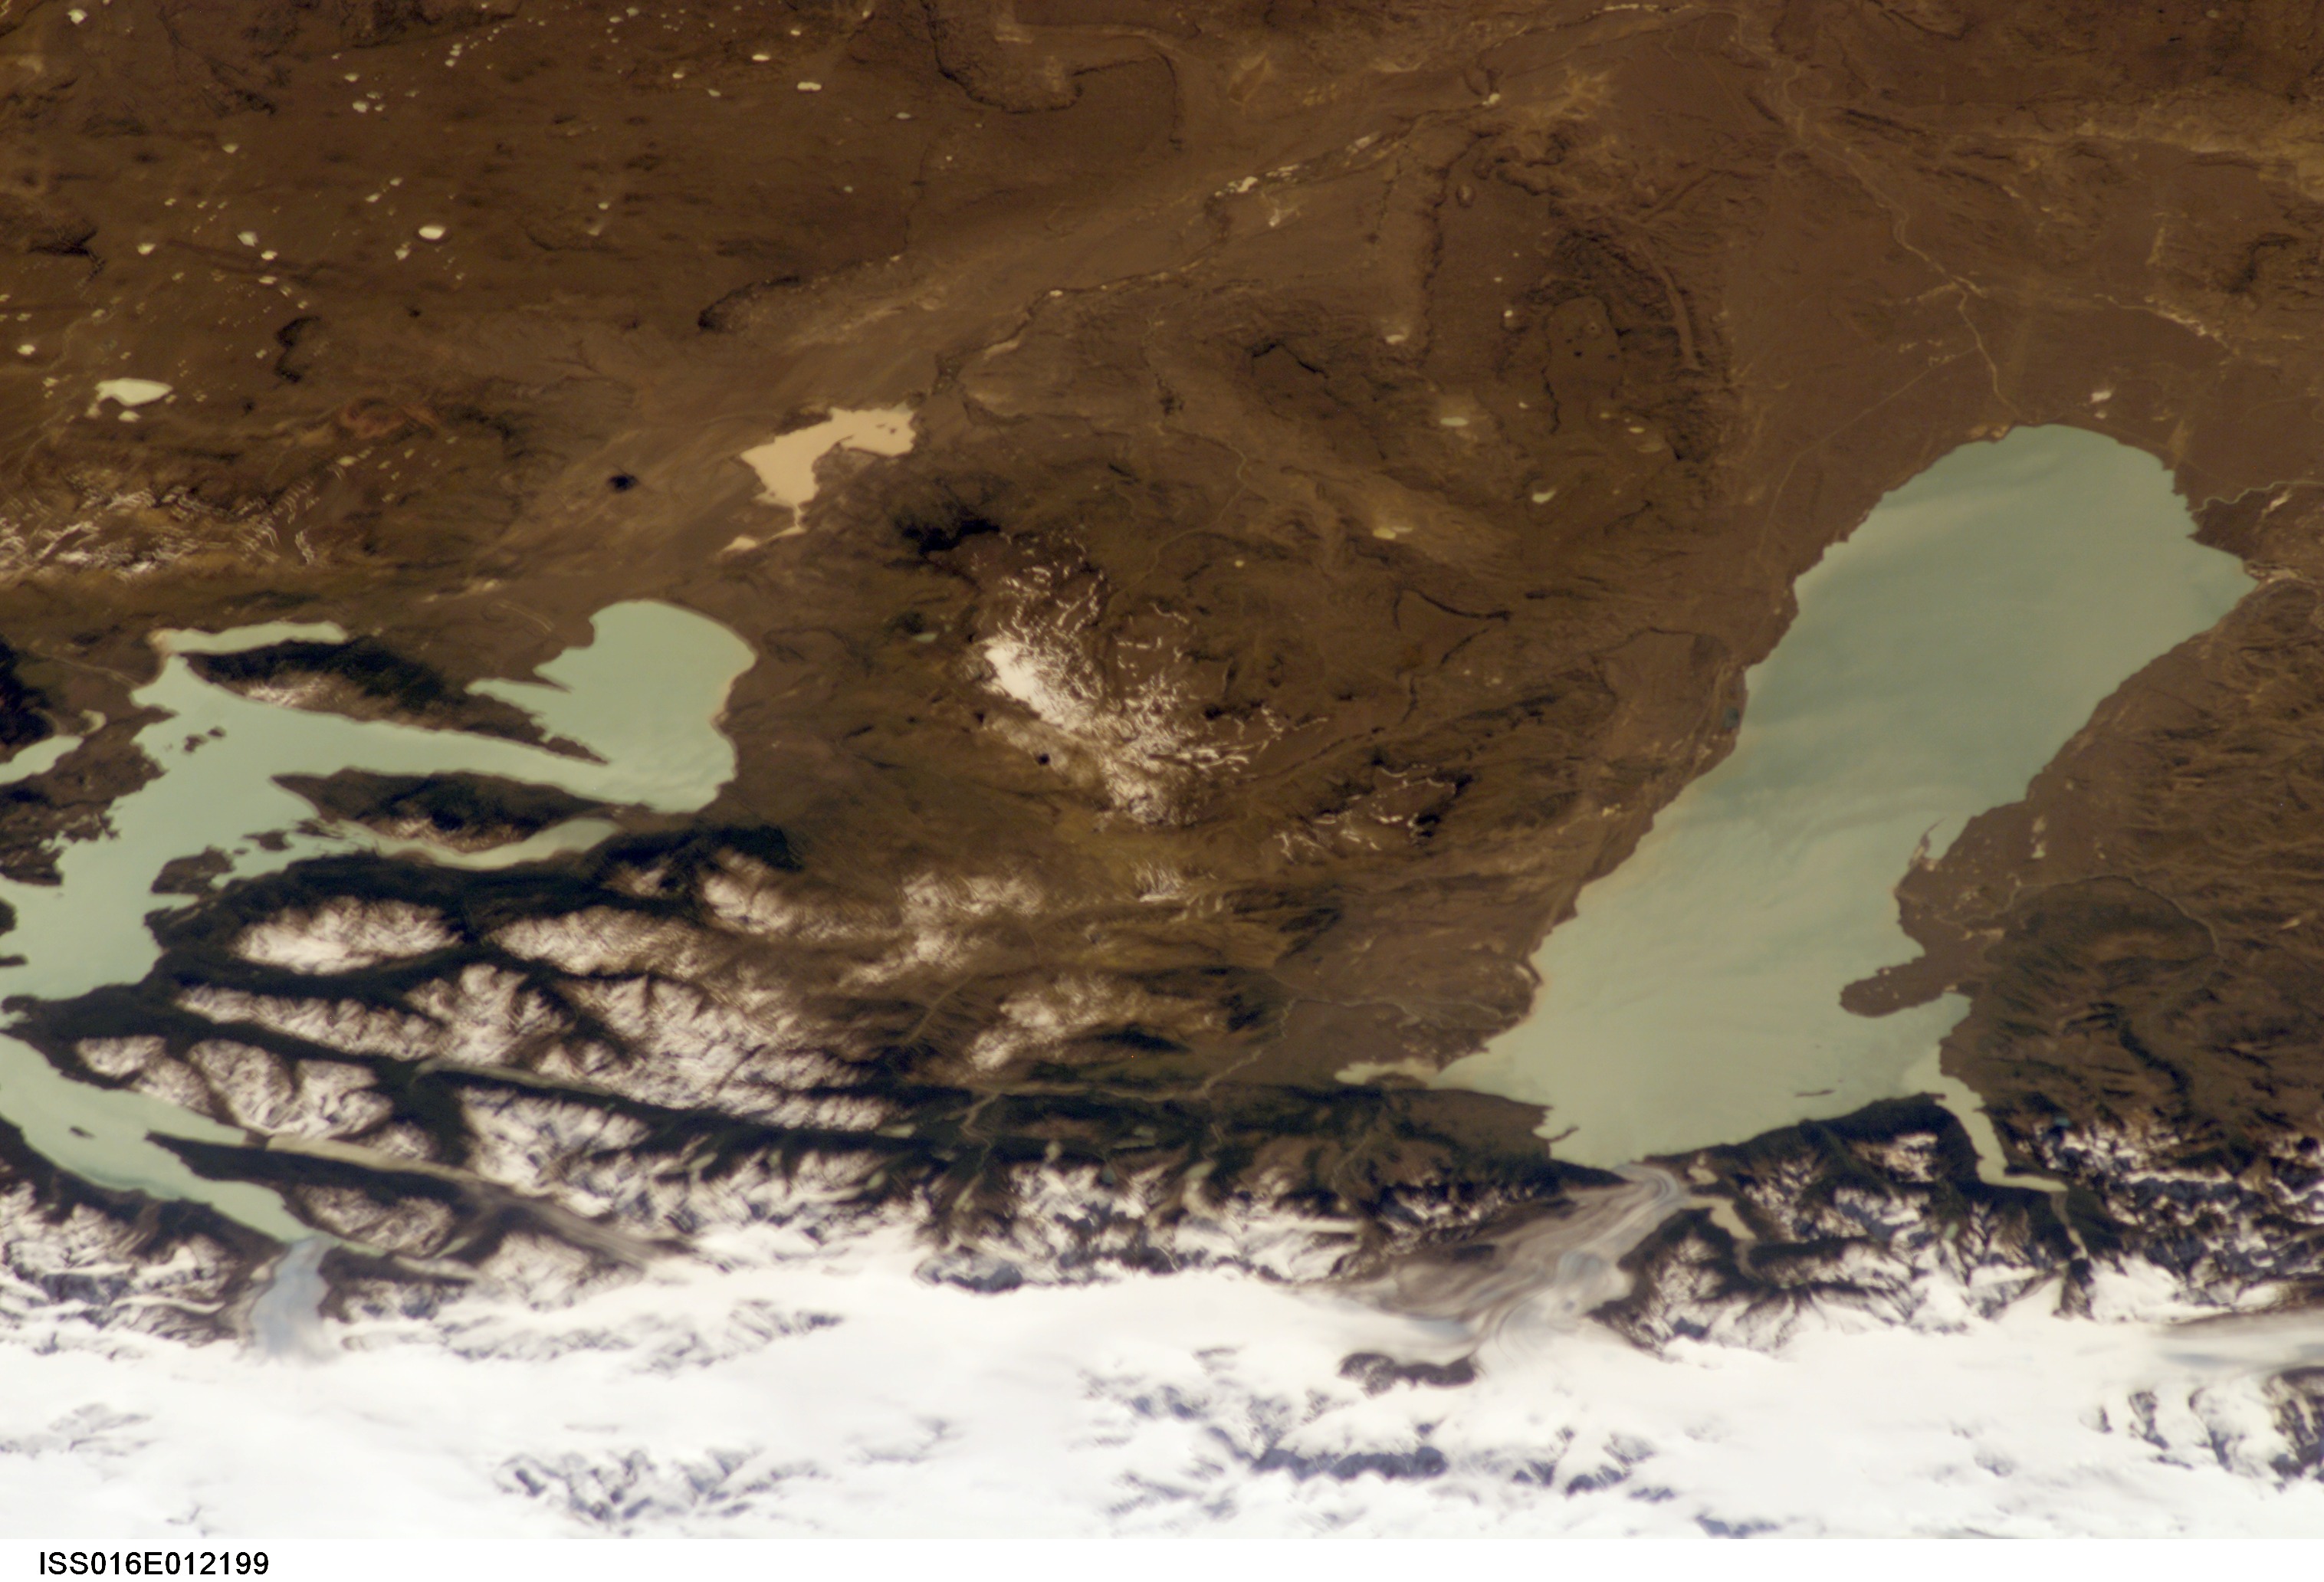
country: ARGENTINA
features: LAGO VIEDMA, LAGO SAN MARTIN
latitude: -49.5
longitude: -72.5
